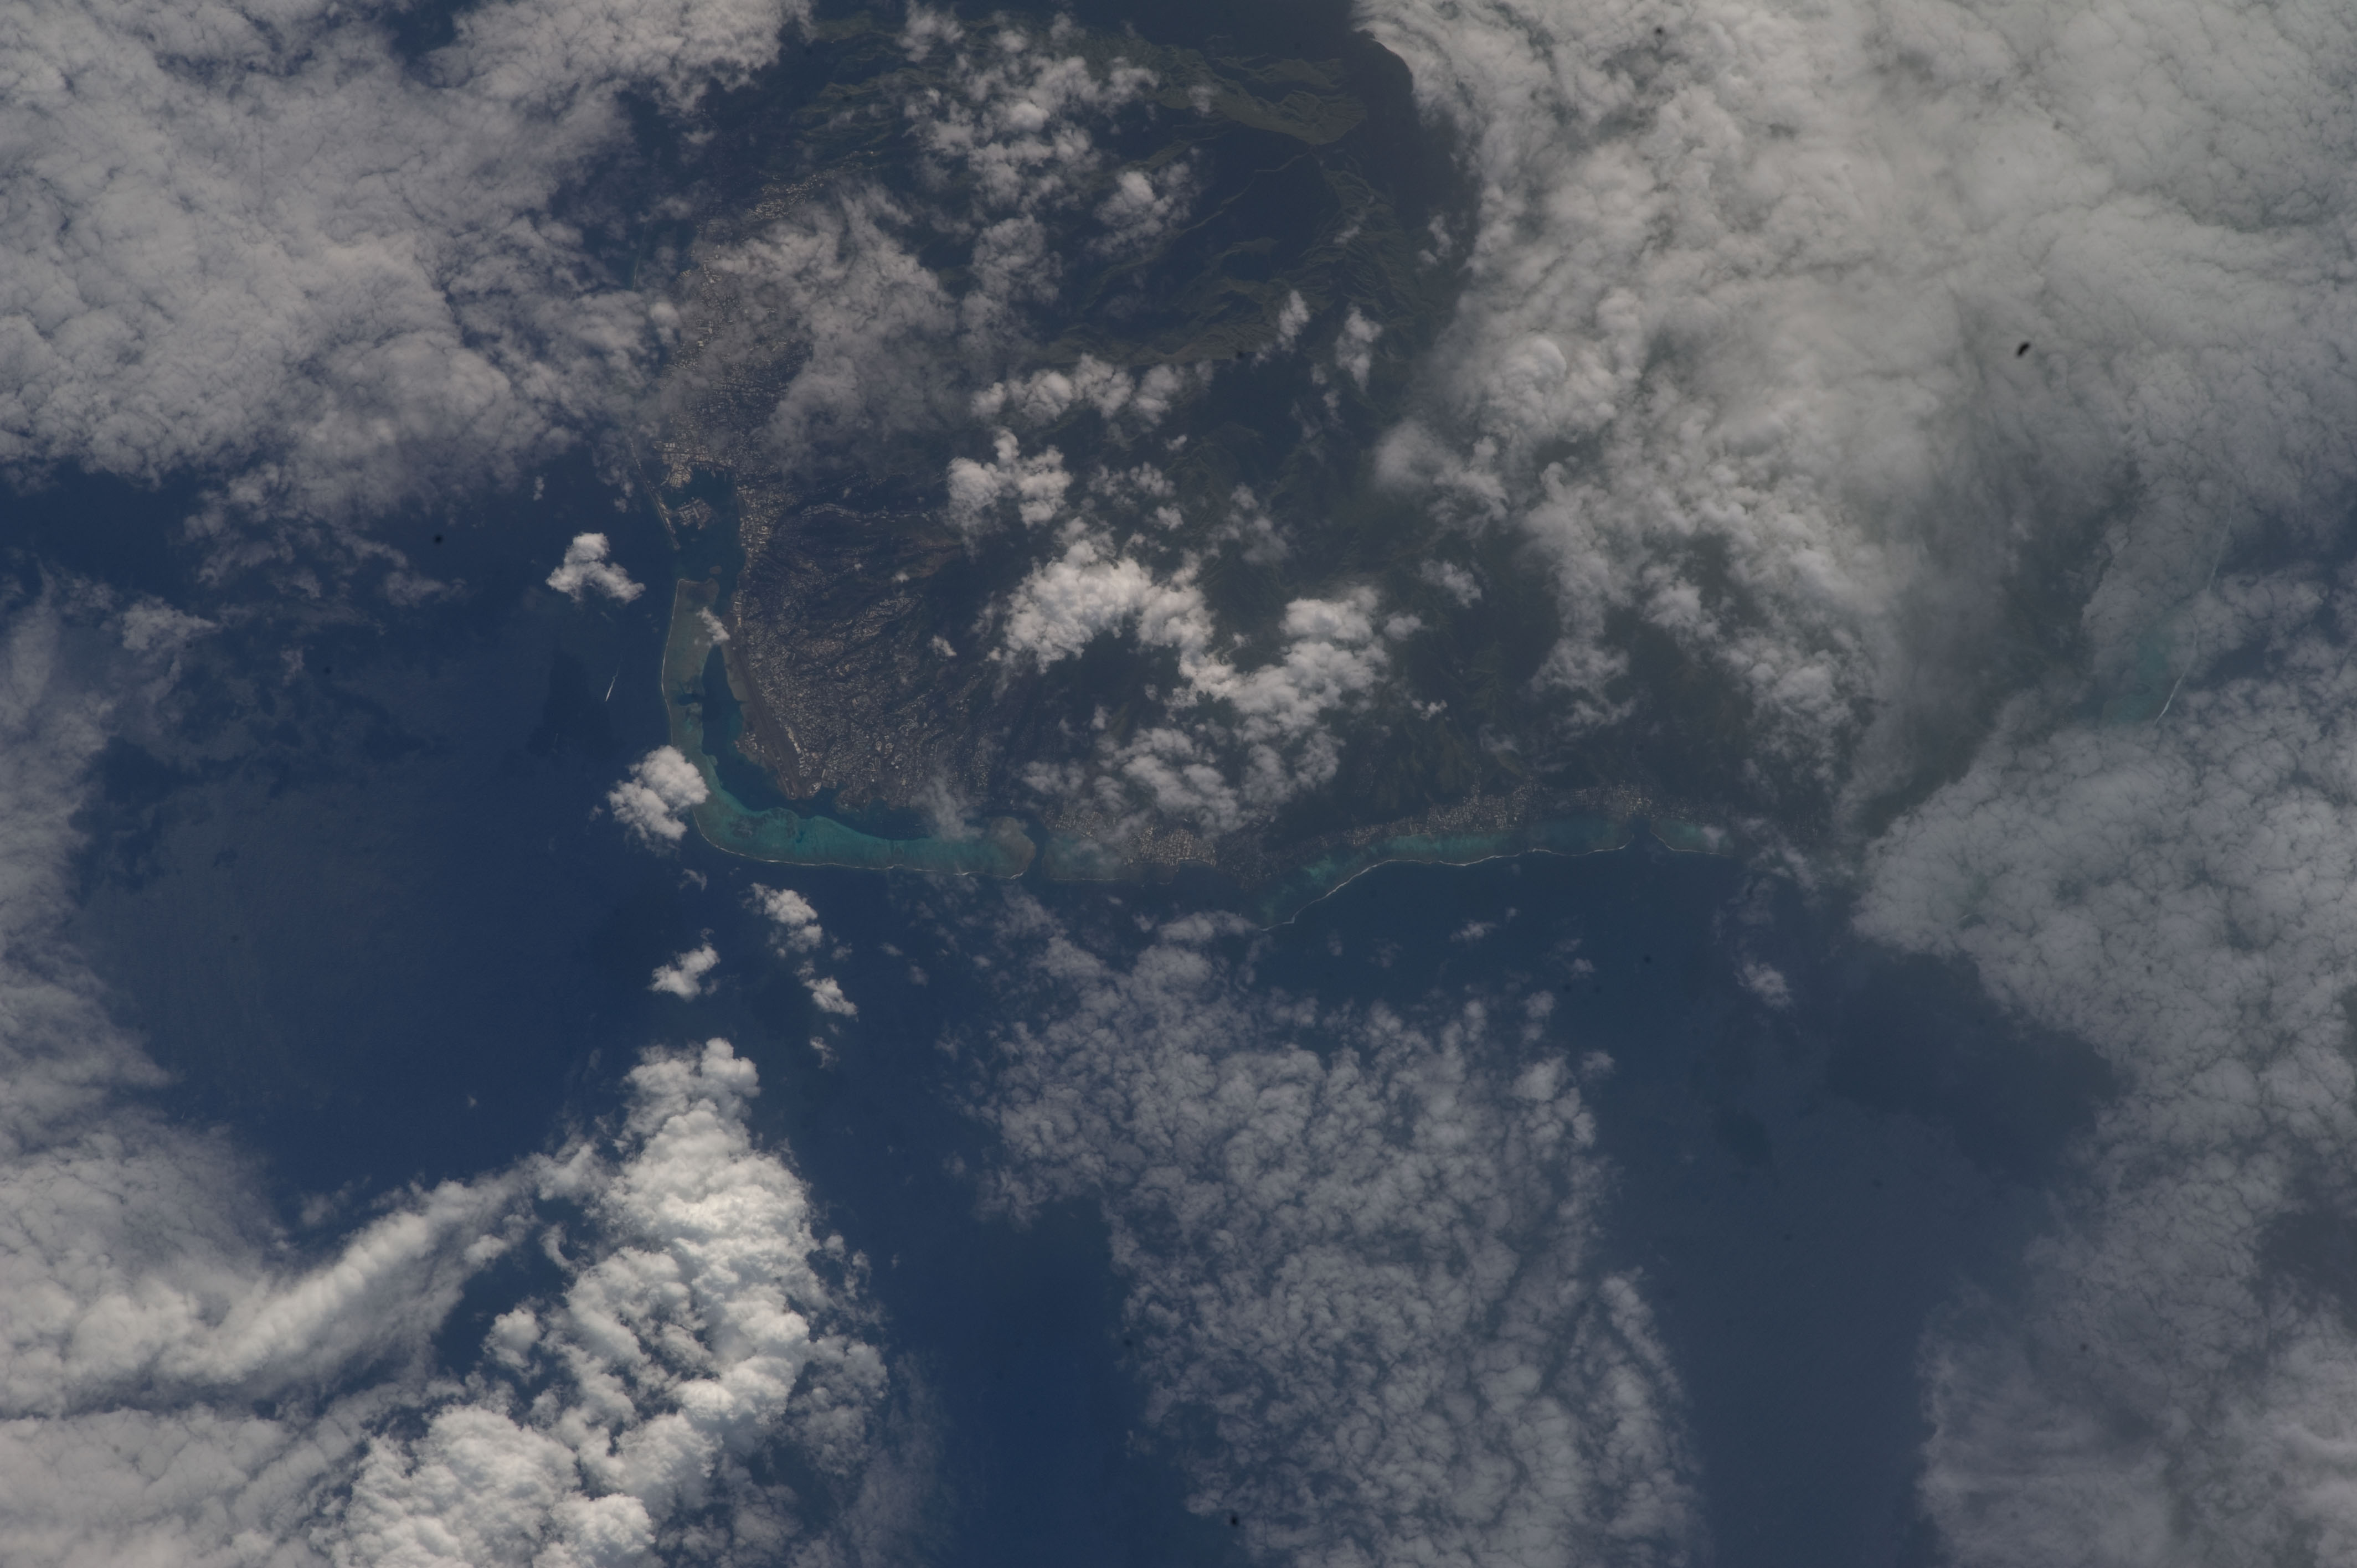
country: TUAMOTU ARCHIPELAGO
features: S. PACIFIC O., TAHITI, PAPEETE, TAPUUNA, REEFS, POINT TATAA, AIRPORT, MTS.
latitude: -17.6
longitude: -149.6
